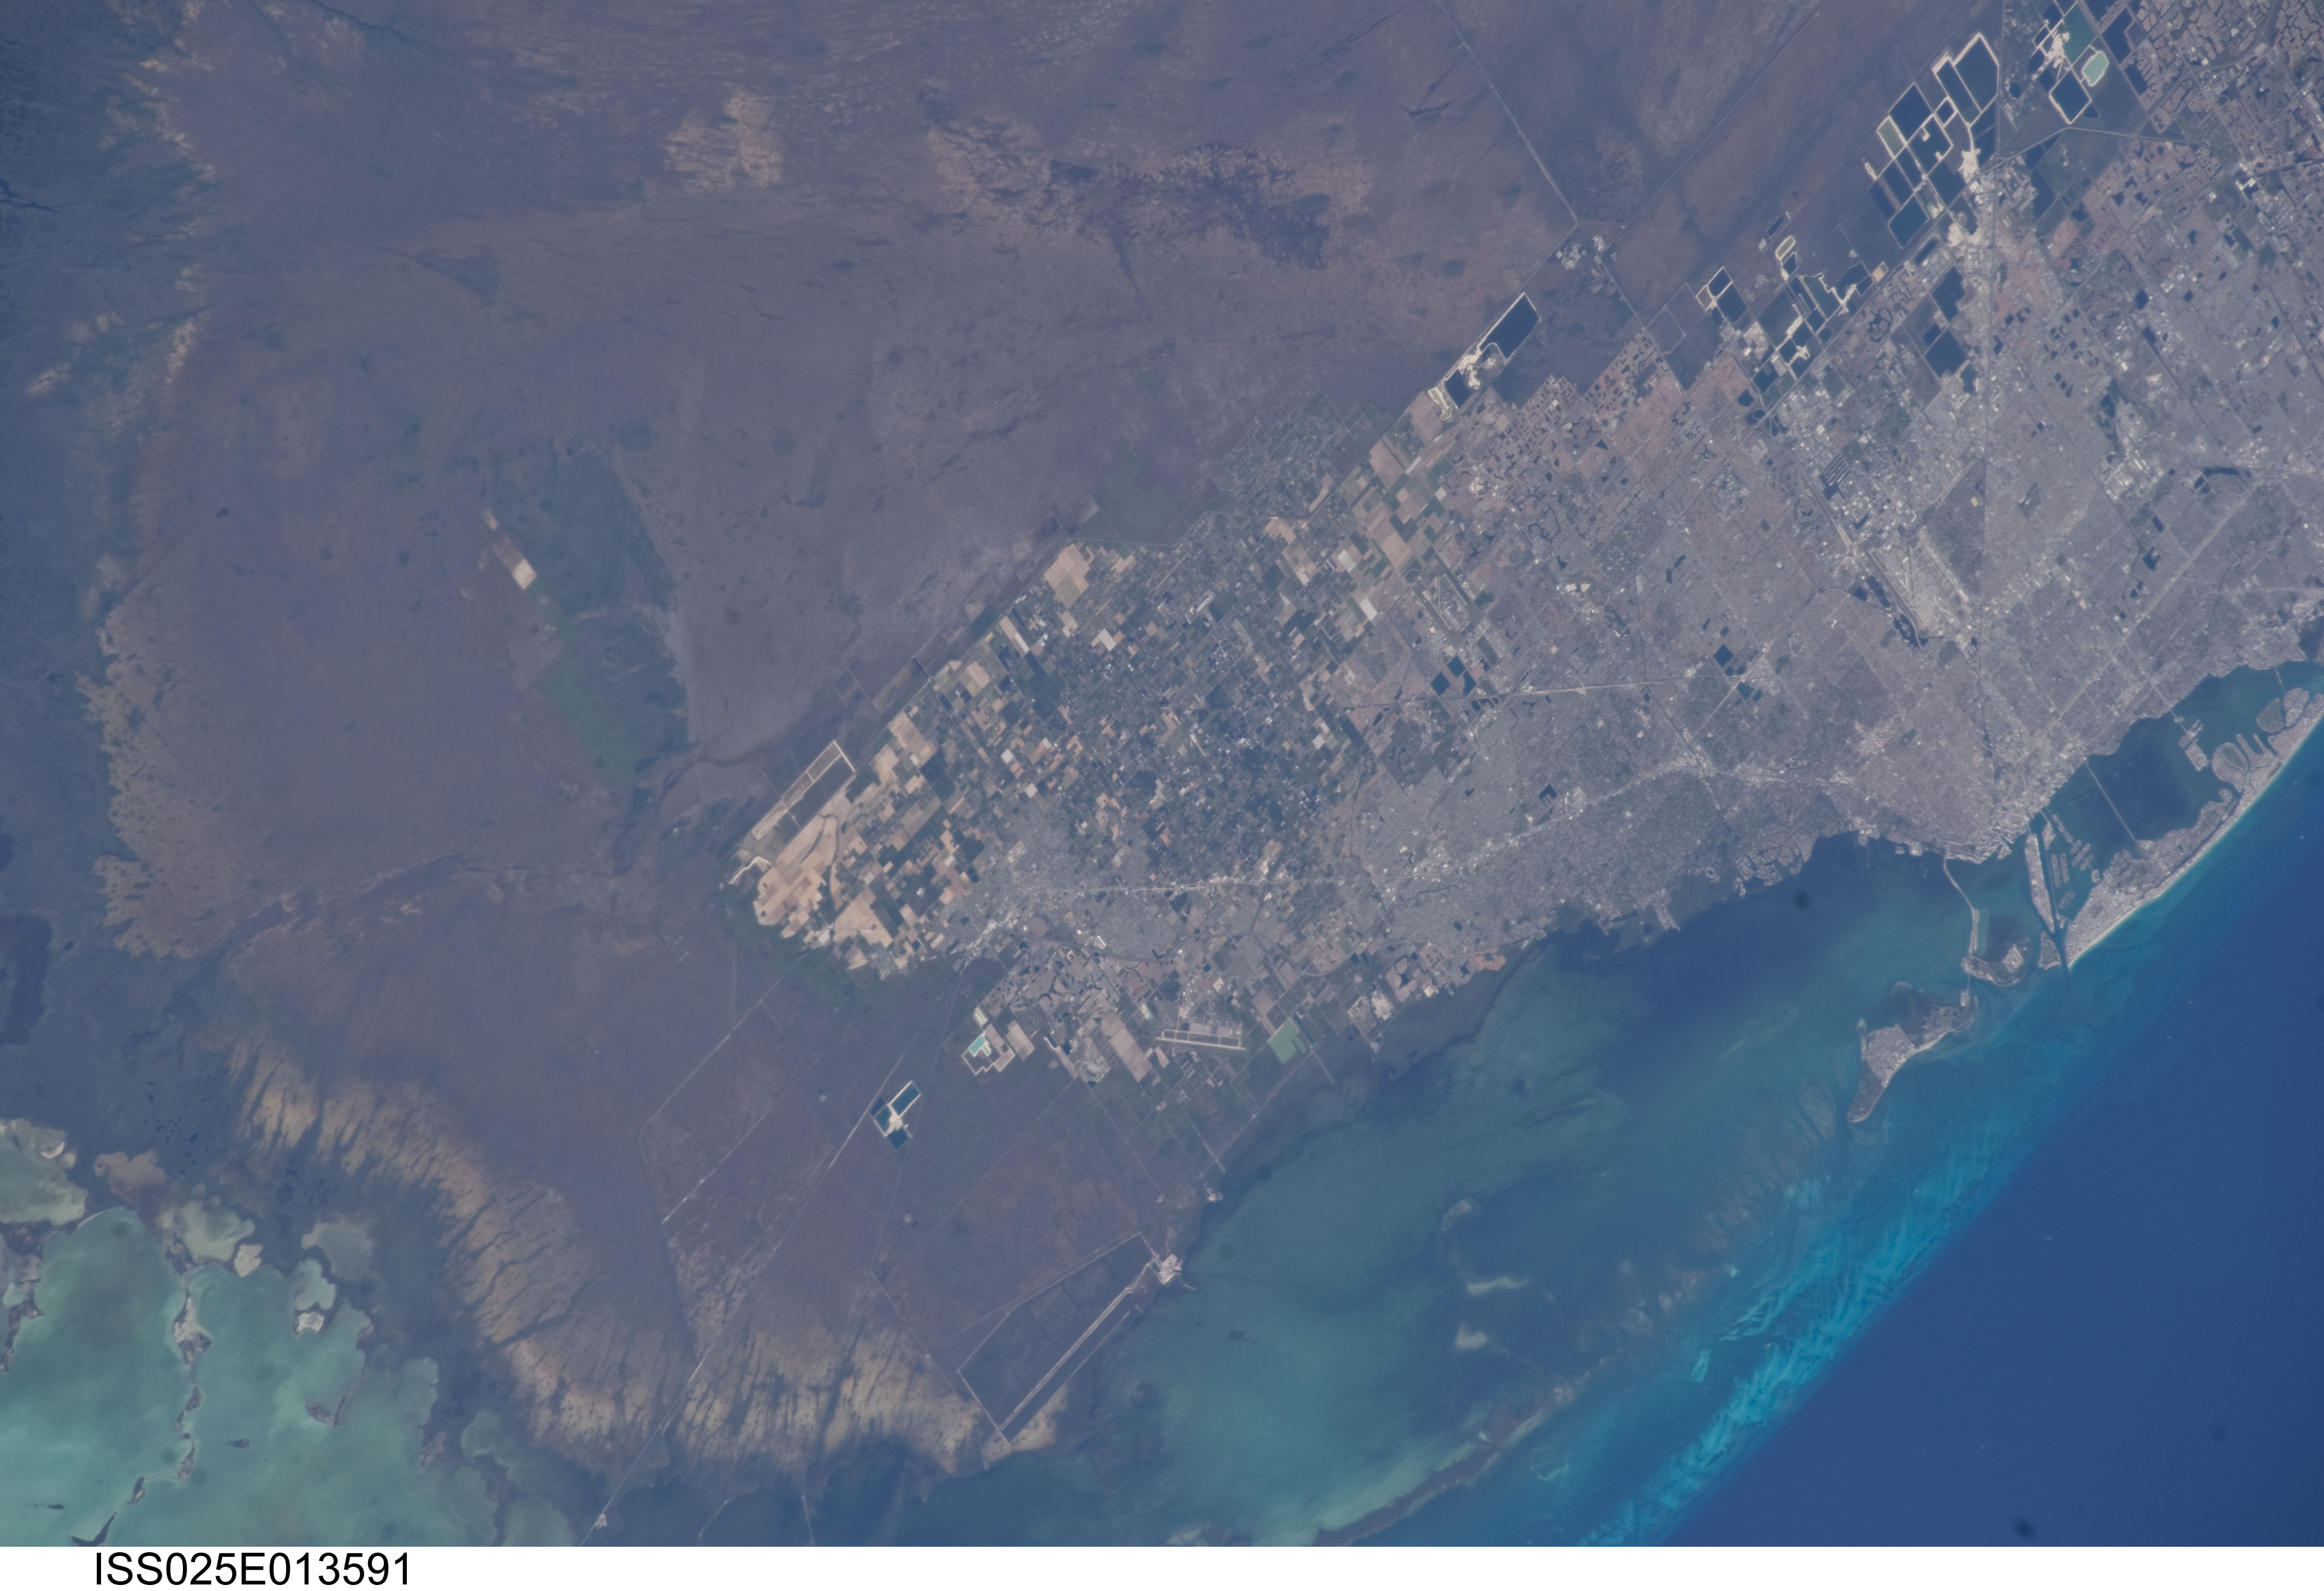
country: USA-FLORIDA
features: WETLANDS, FLORIDA EVERGLADES, HOMESTEAD, BISCAYNE B., S. MIAMI
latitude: 25.5
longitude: -80.6
